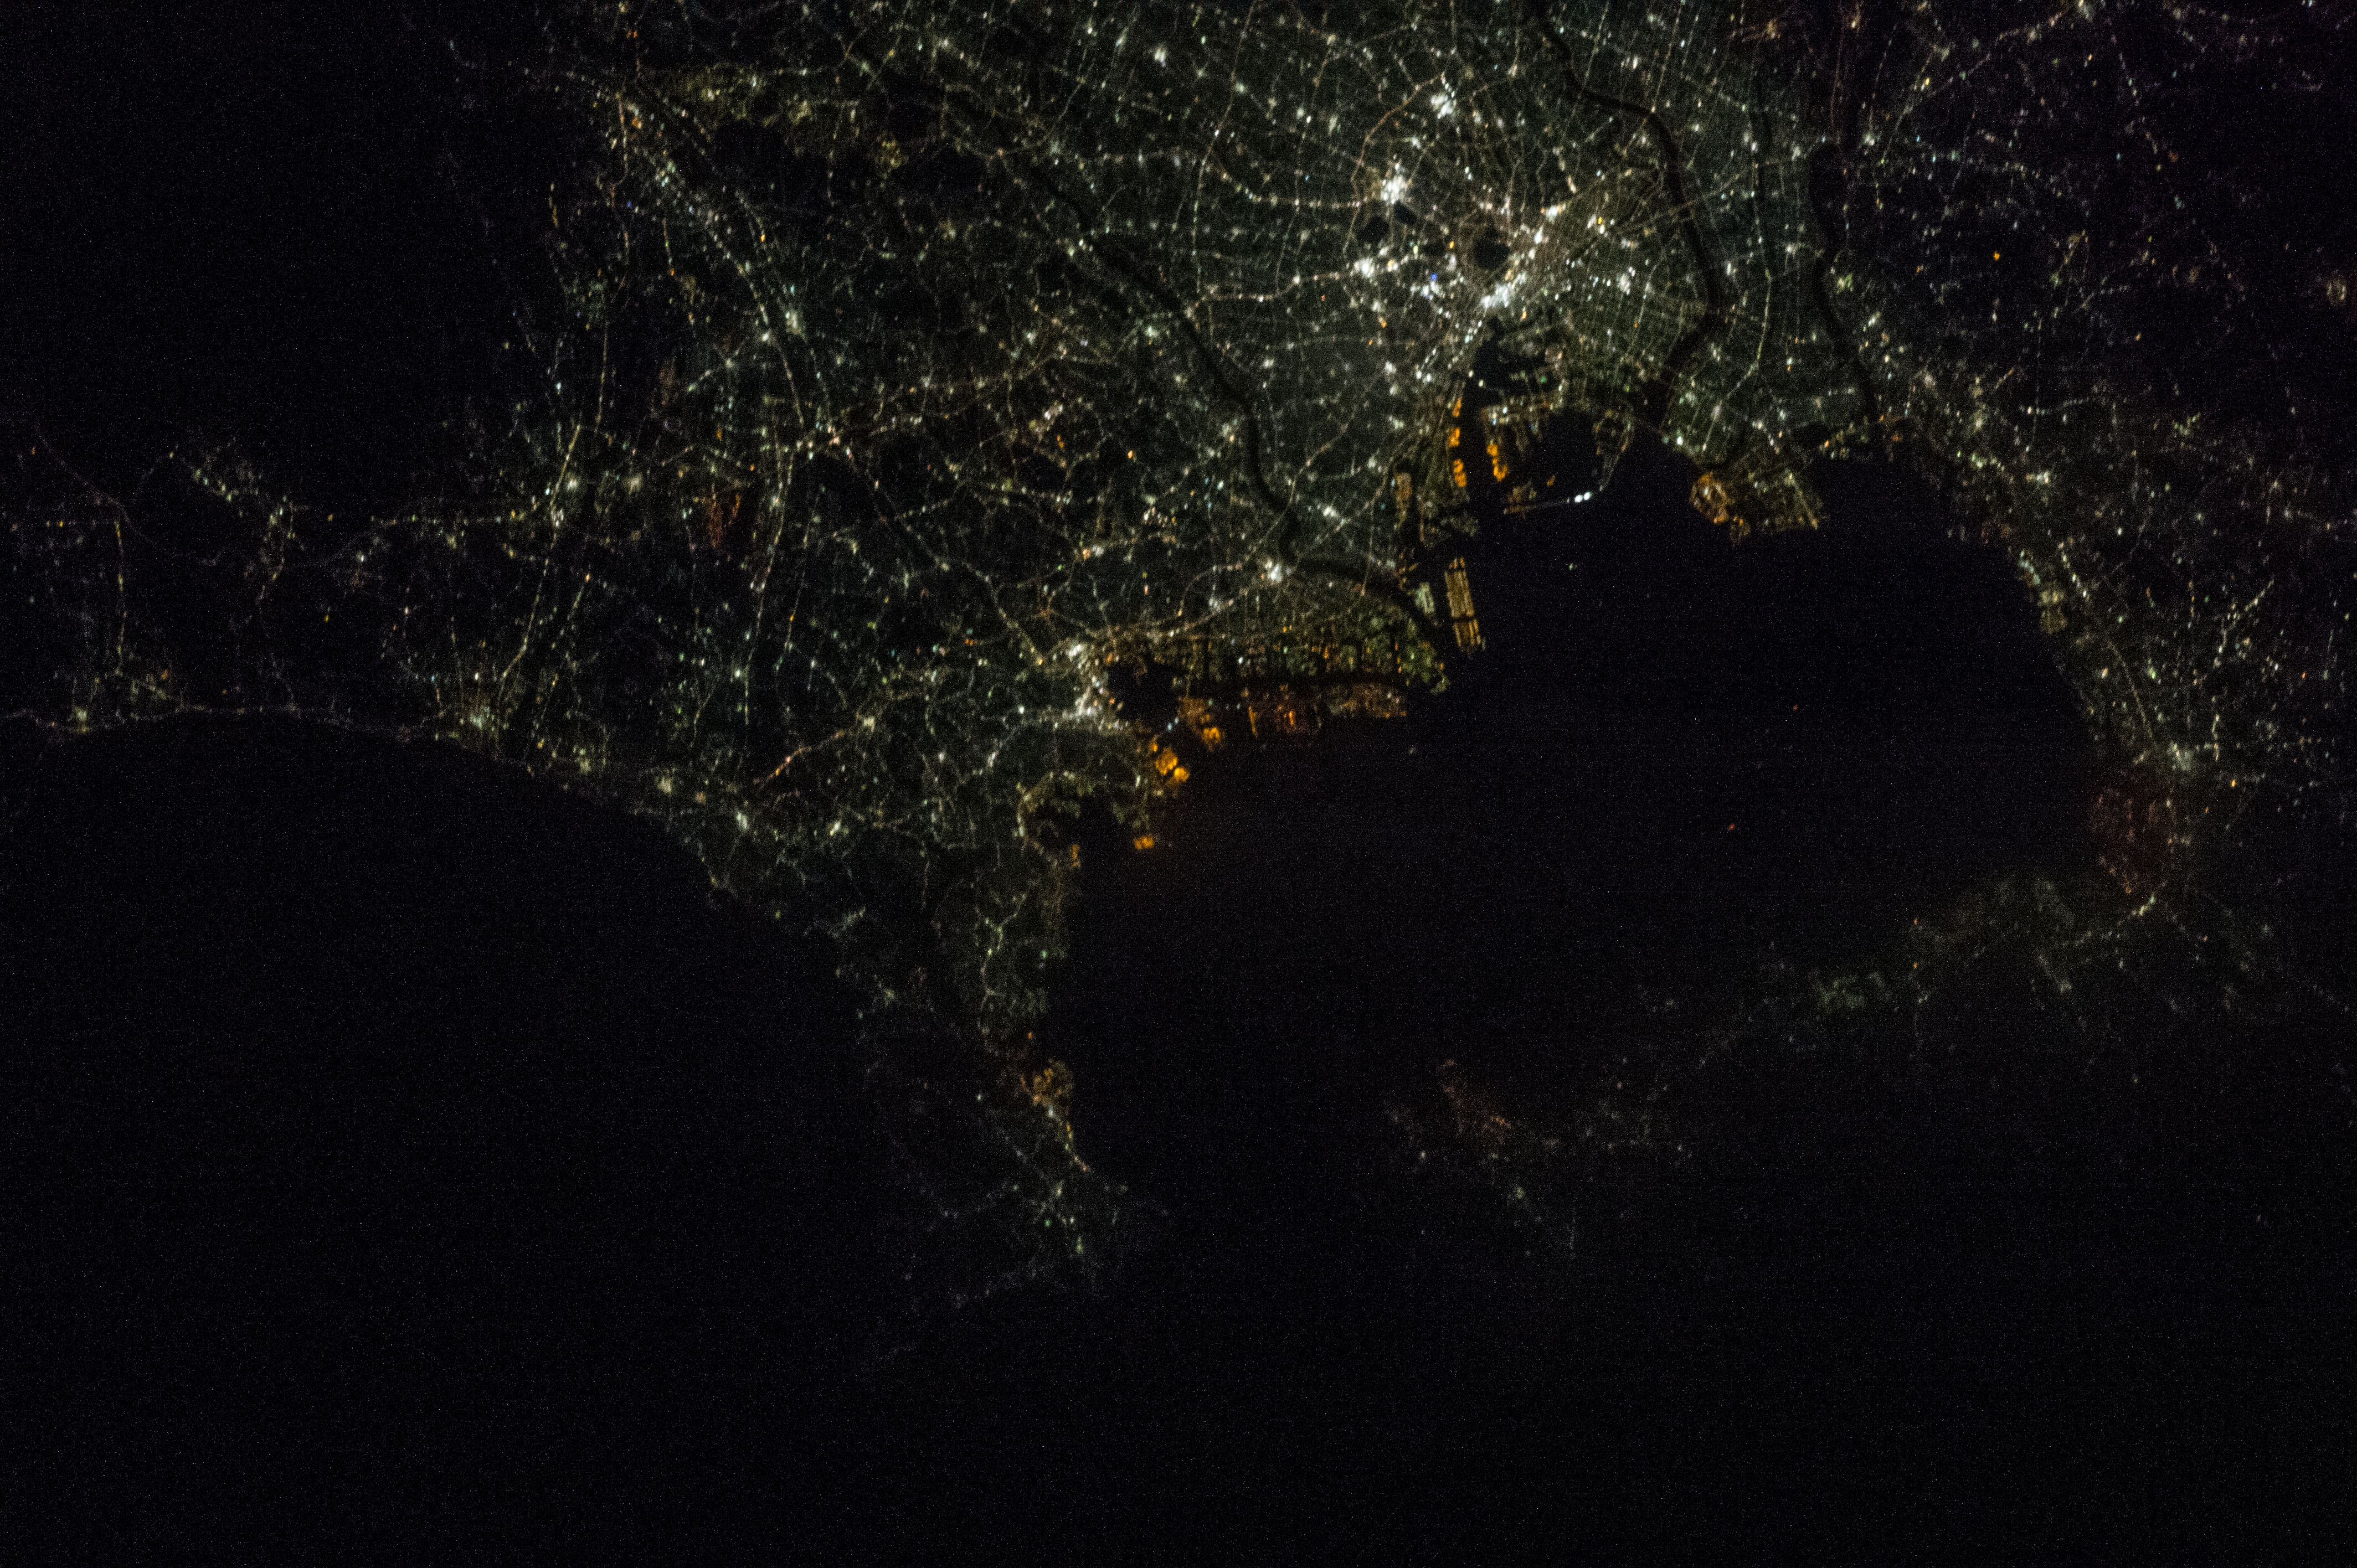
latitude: 35.7
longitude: 139.8
